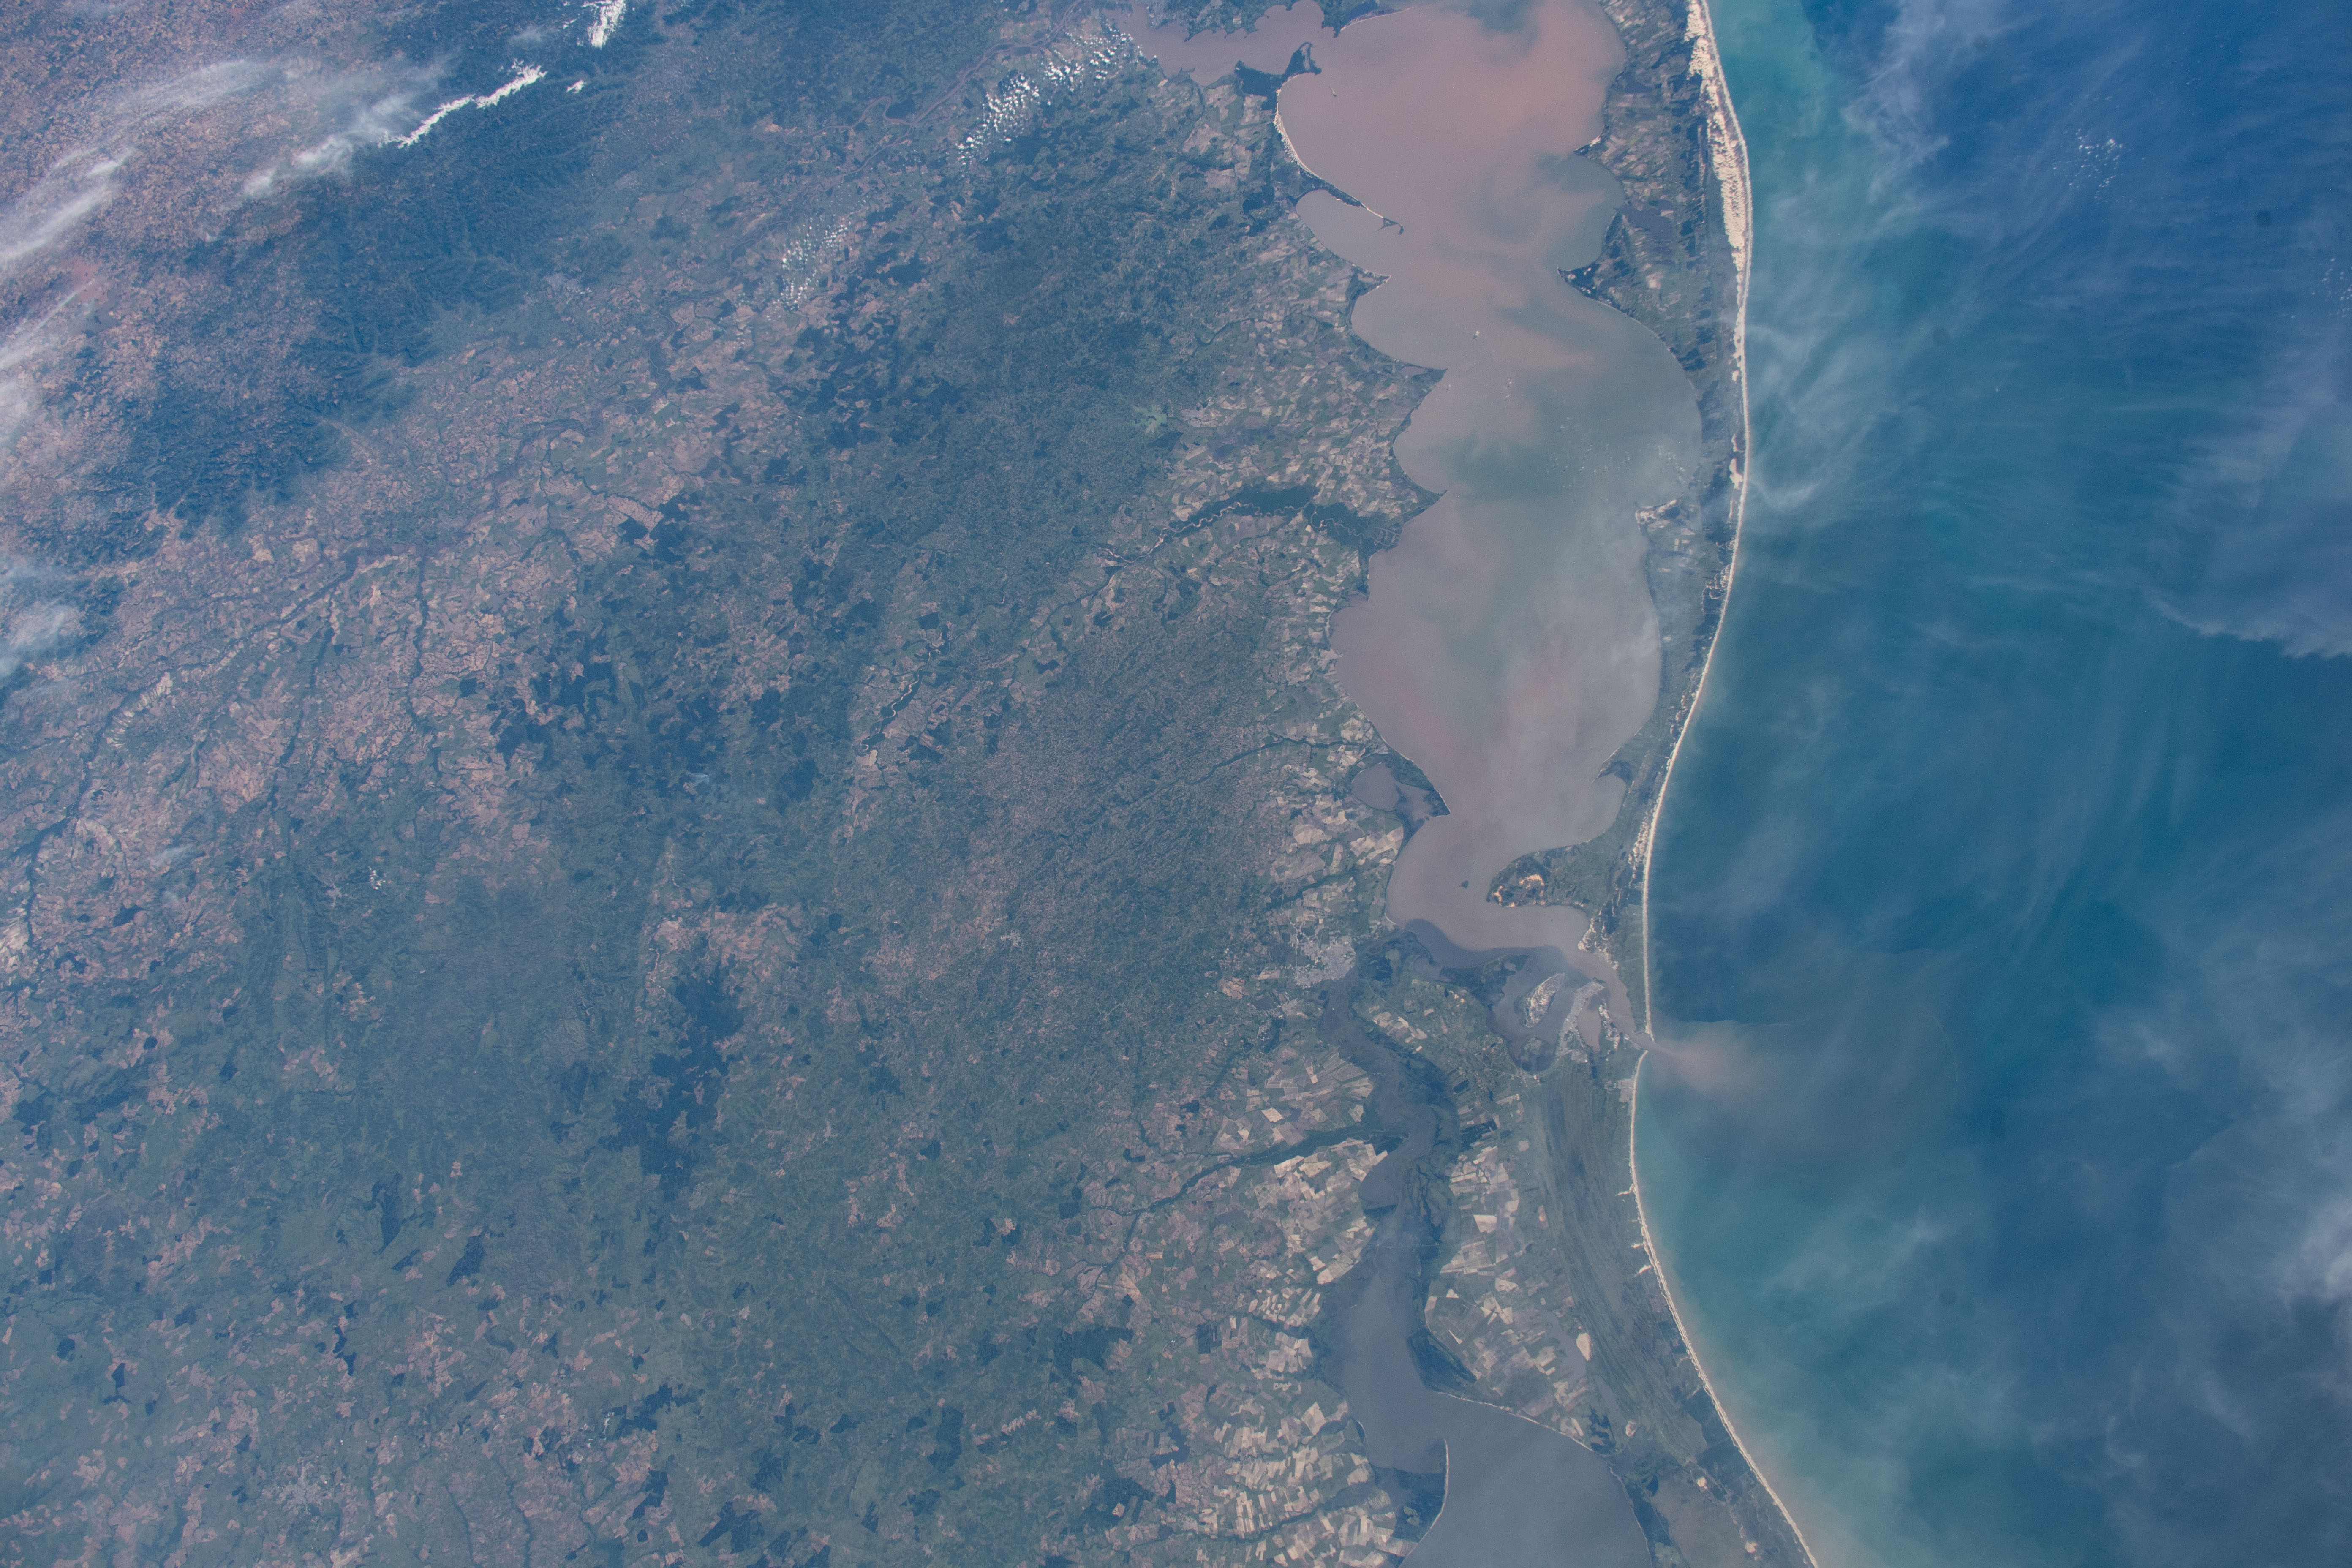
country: BRAZIL
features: LAGO DOS PATOS
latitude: -31.5
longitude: -52.5
